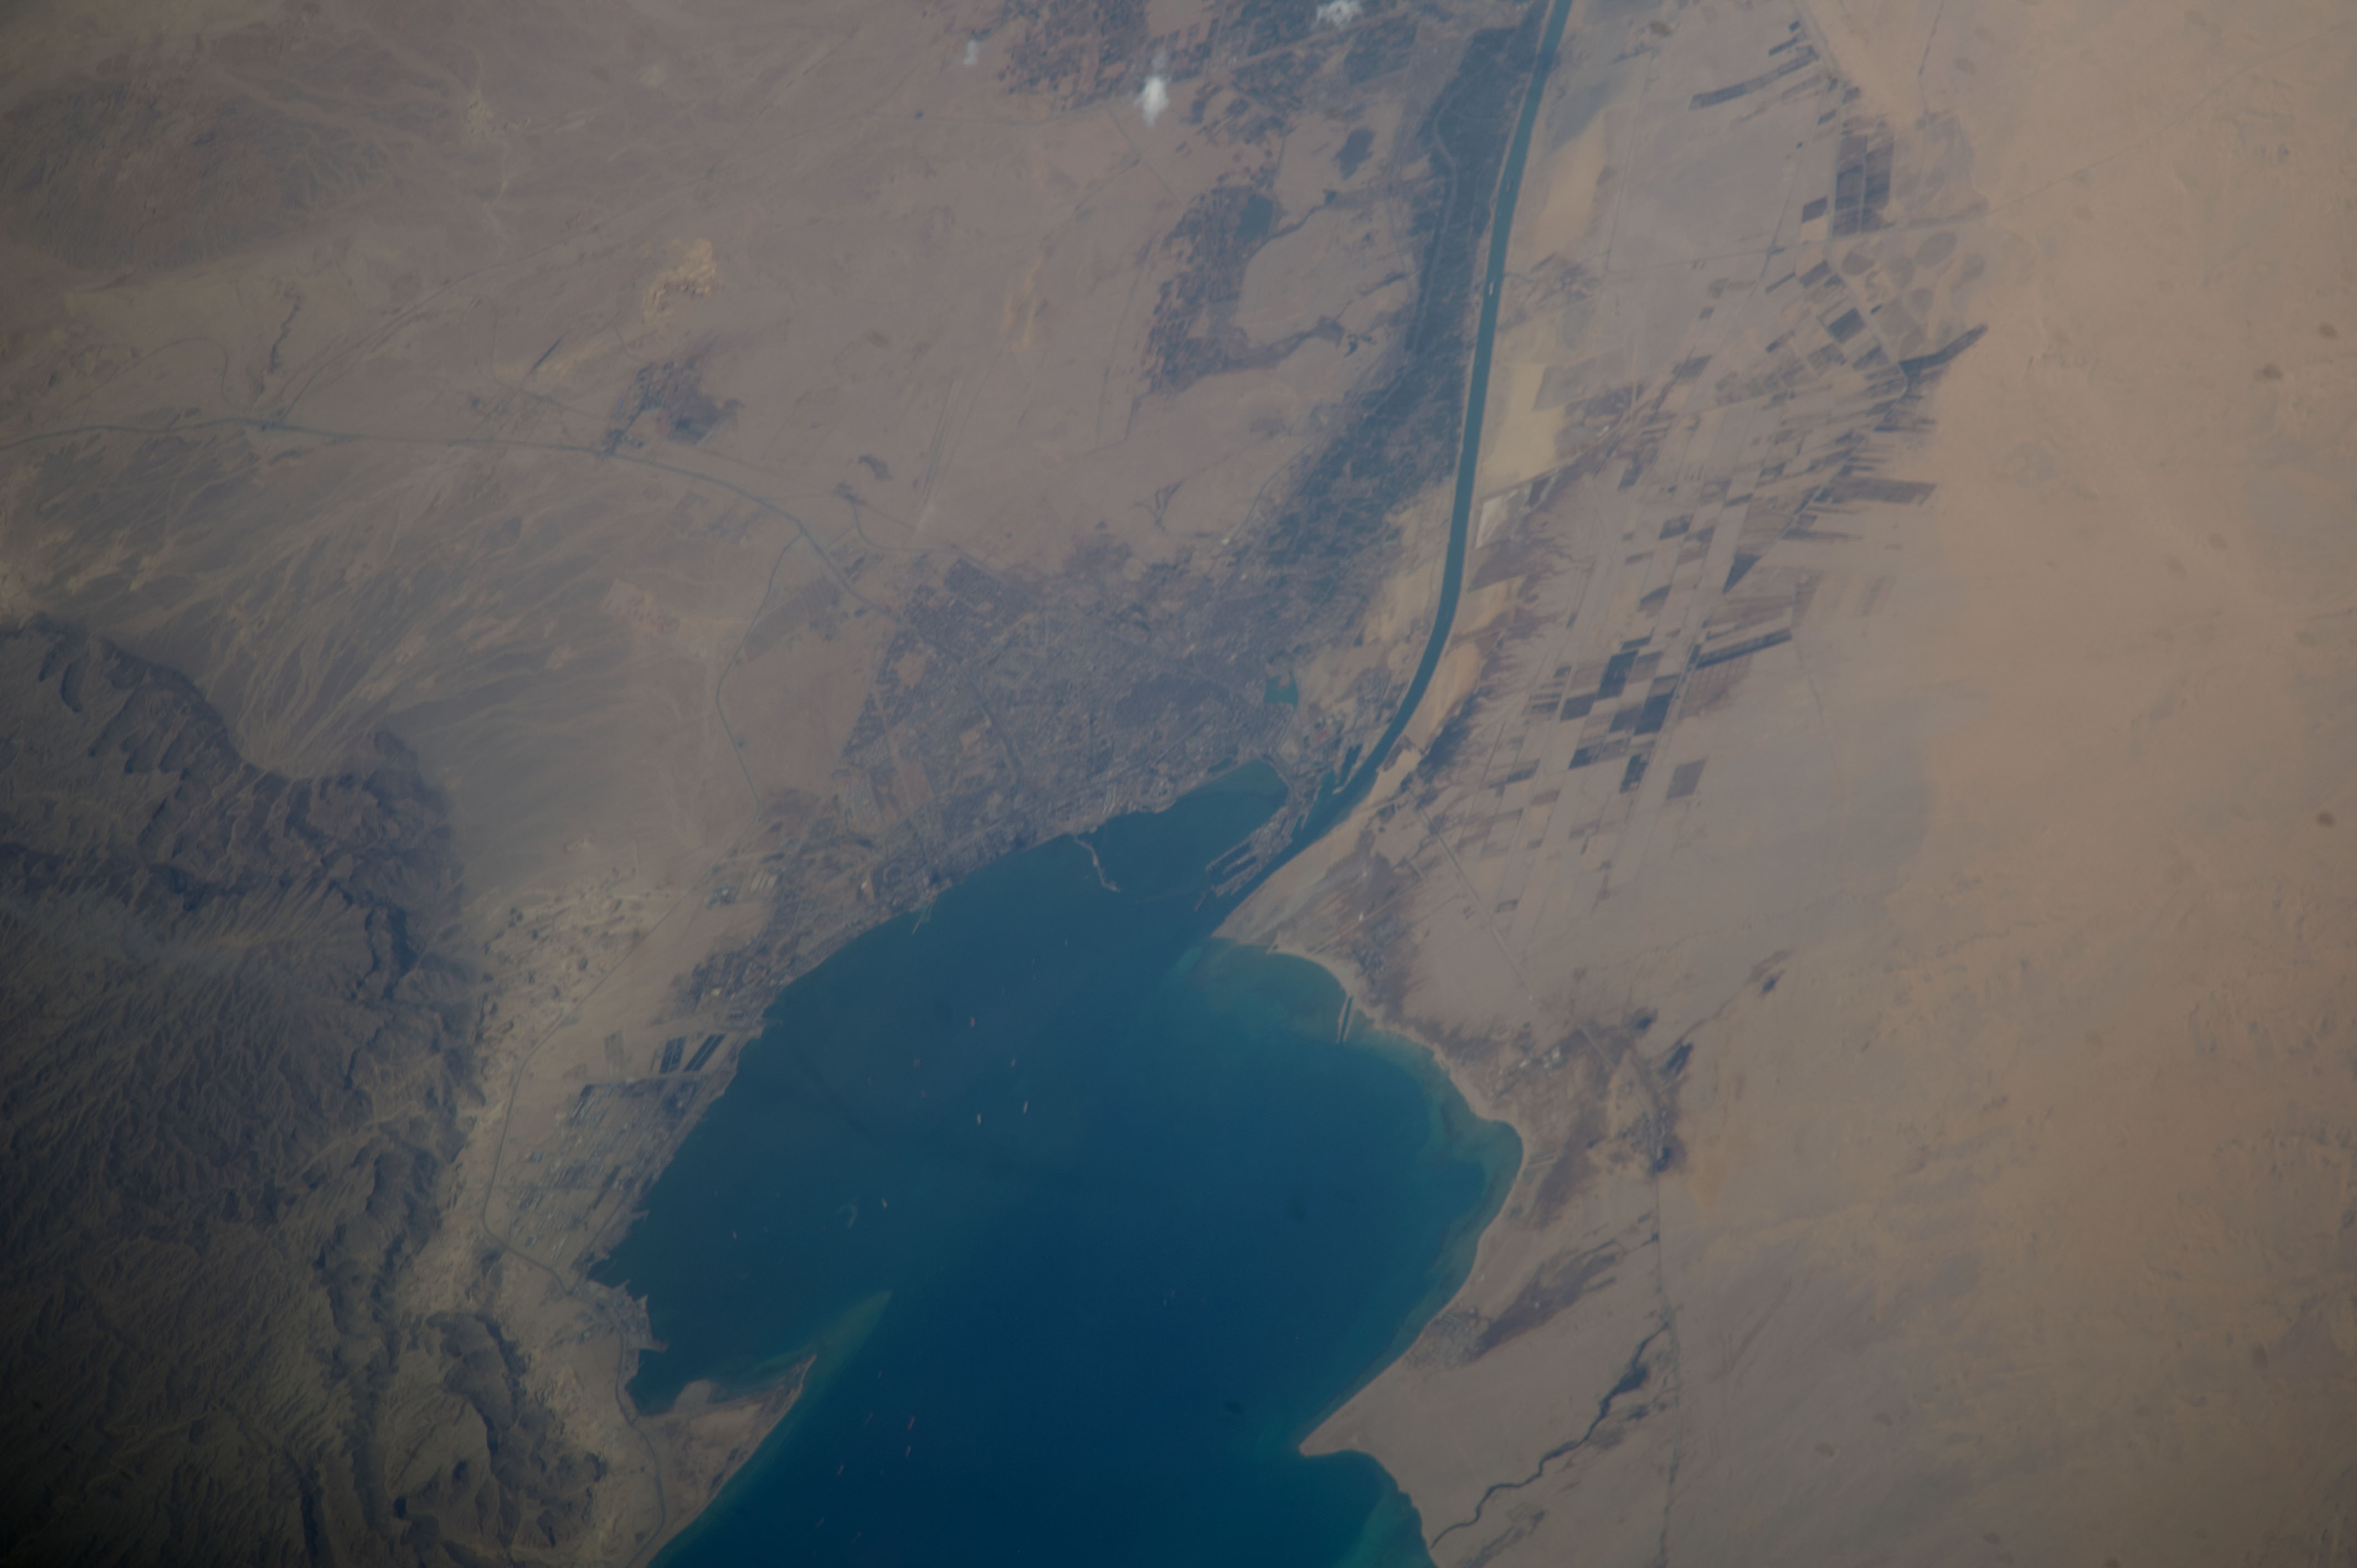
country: EGYPT
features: EGYPT, NORTH SINAI, SUEZ CANAL, SUEZ, GULF OF SUEZ,GULF OF SUEZ, SUEZ (CITY), SINAI PENINSULA, SUEZ CANAL, OLD KOMAISH LAKE, CAIRO-SUEZ ROAD,SUEZ, GULF OF SUEZ, SUEZ CANAL, N.E. EGYPT,SUEZ CY., SUEZ CANAL, G. OF SUEZ, EGYPT,SUEZ CANAL
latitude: 30.0
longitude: 32.6
